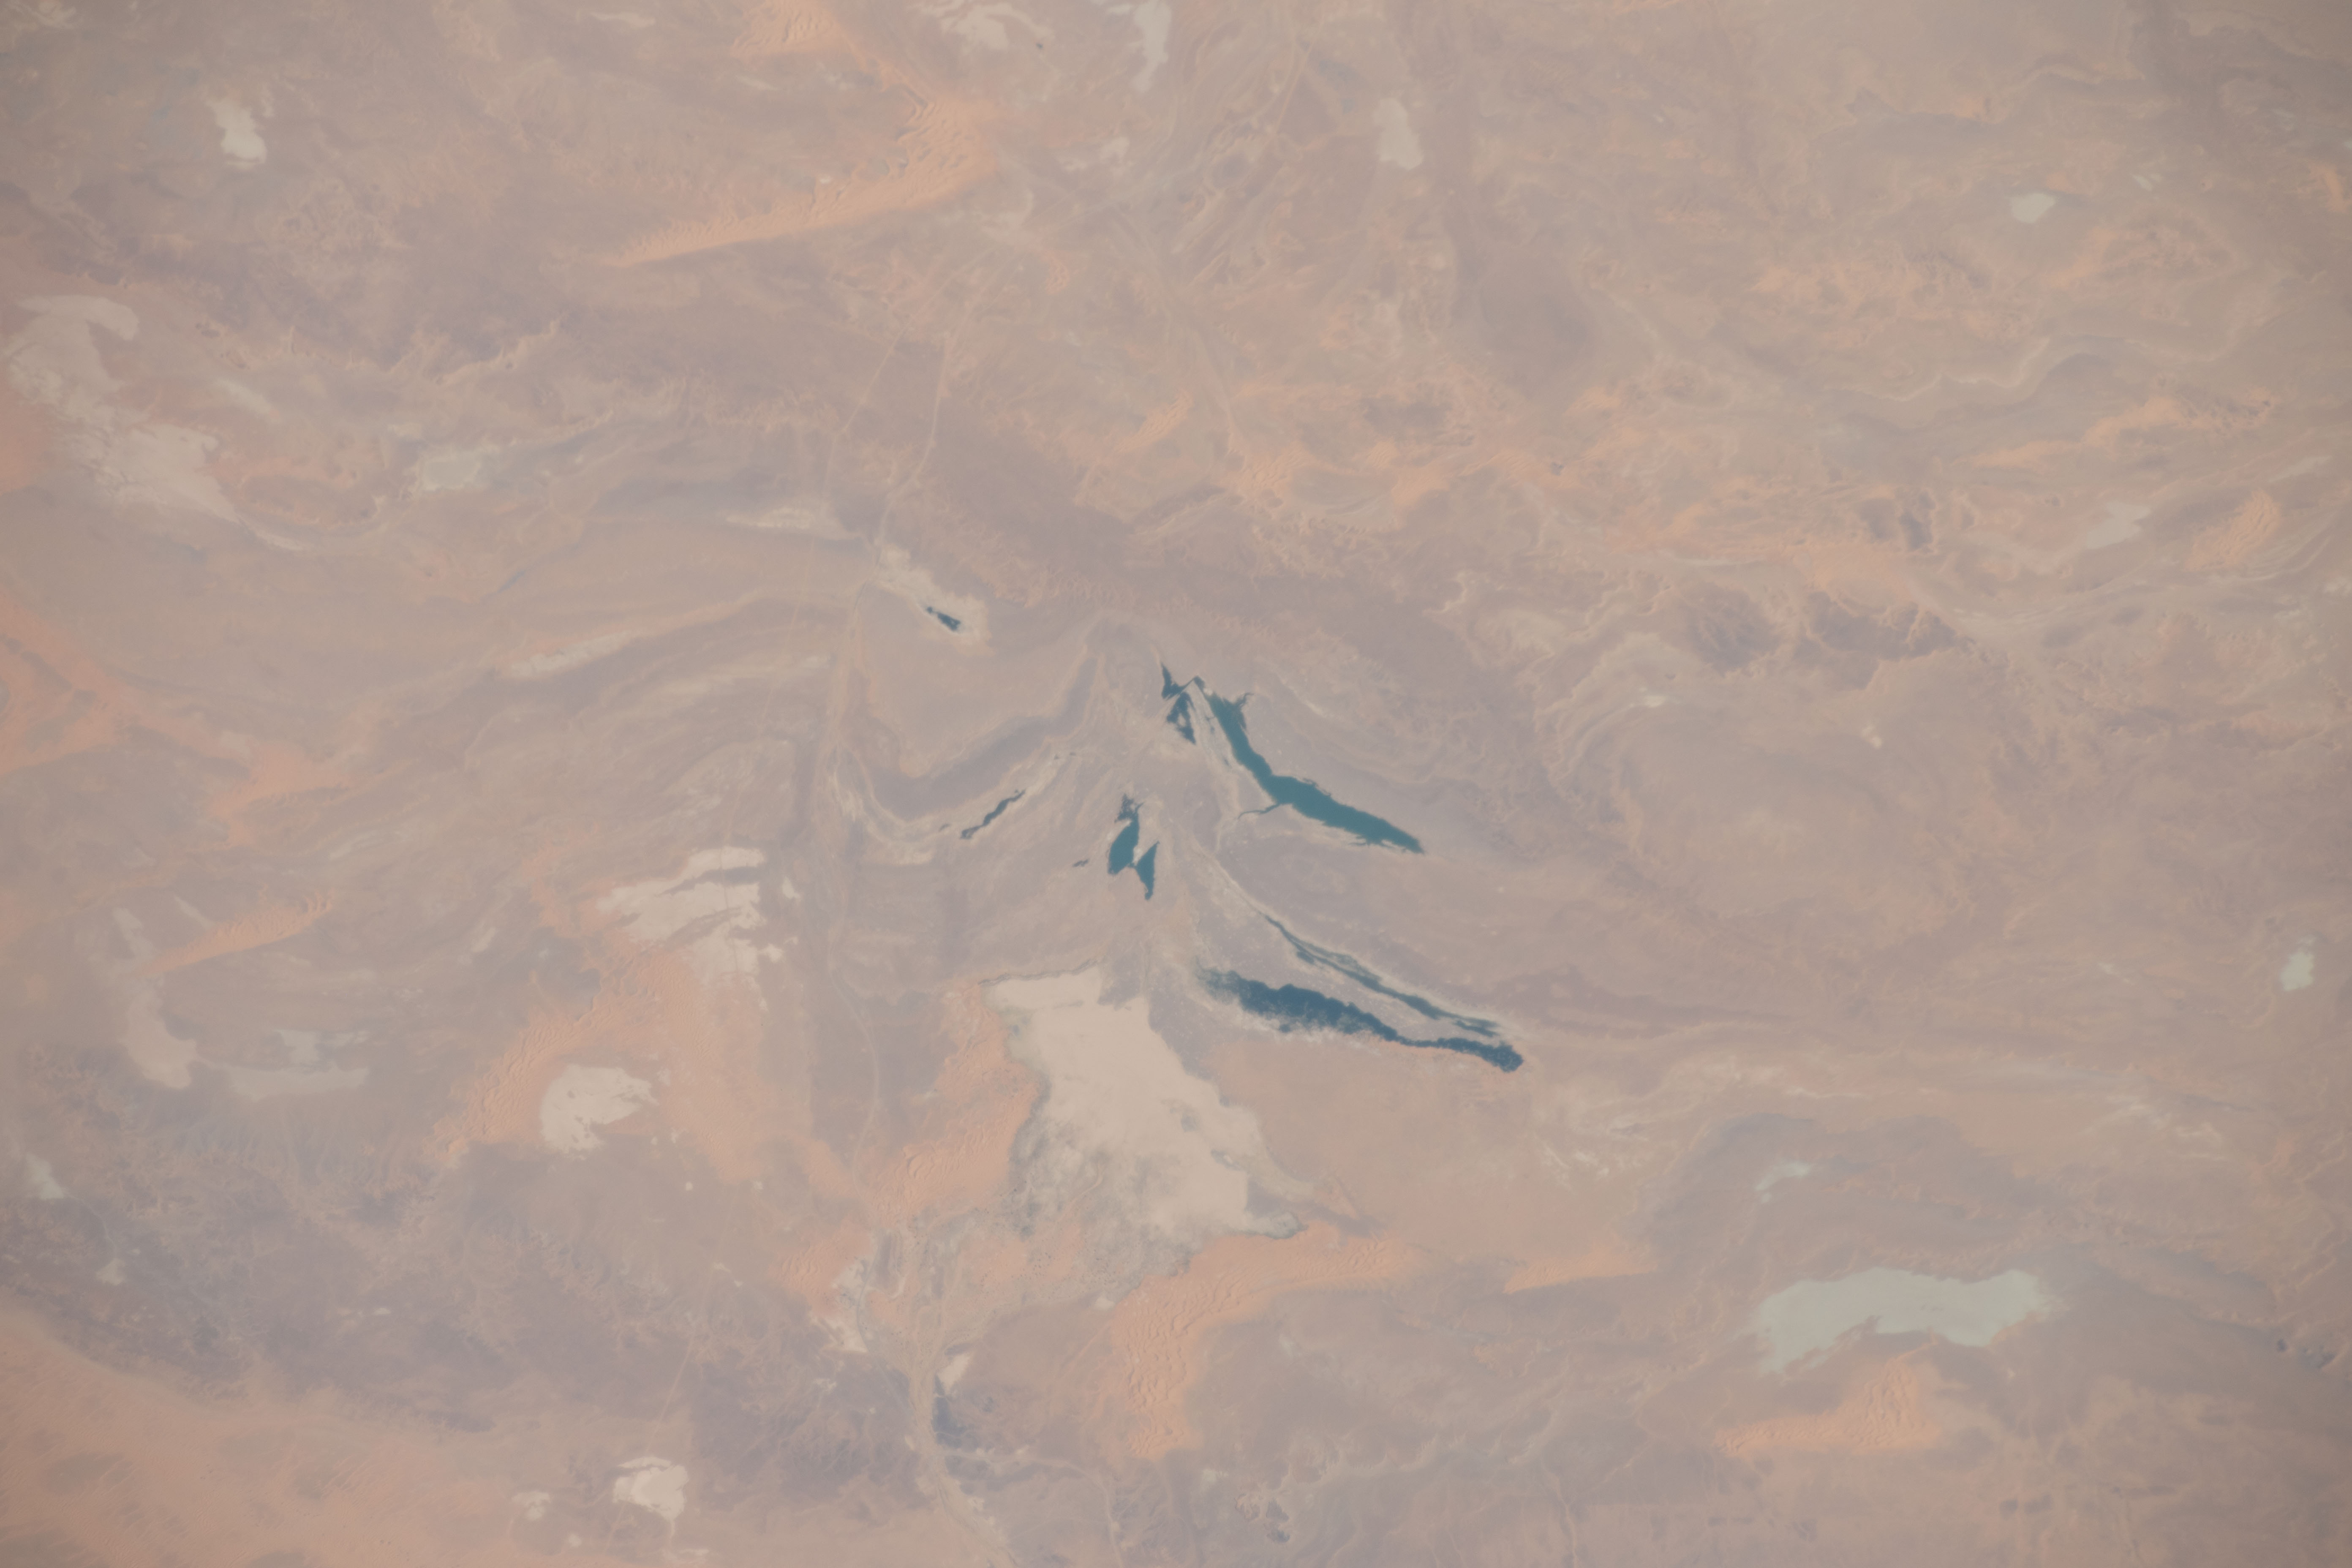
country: ALGERIA
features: DUNES ALGERIA
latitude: 27.0
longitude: 8.8
